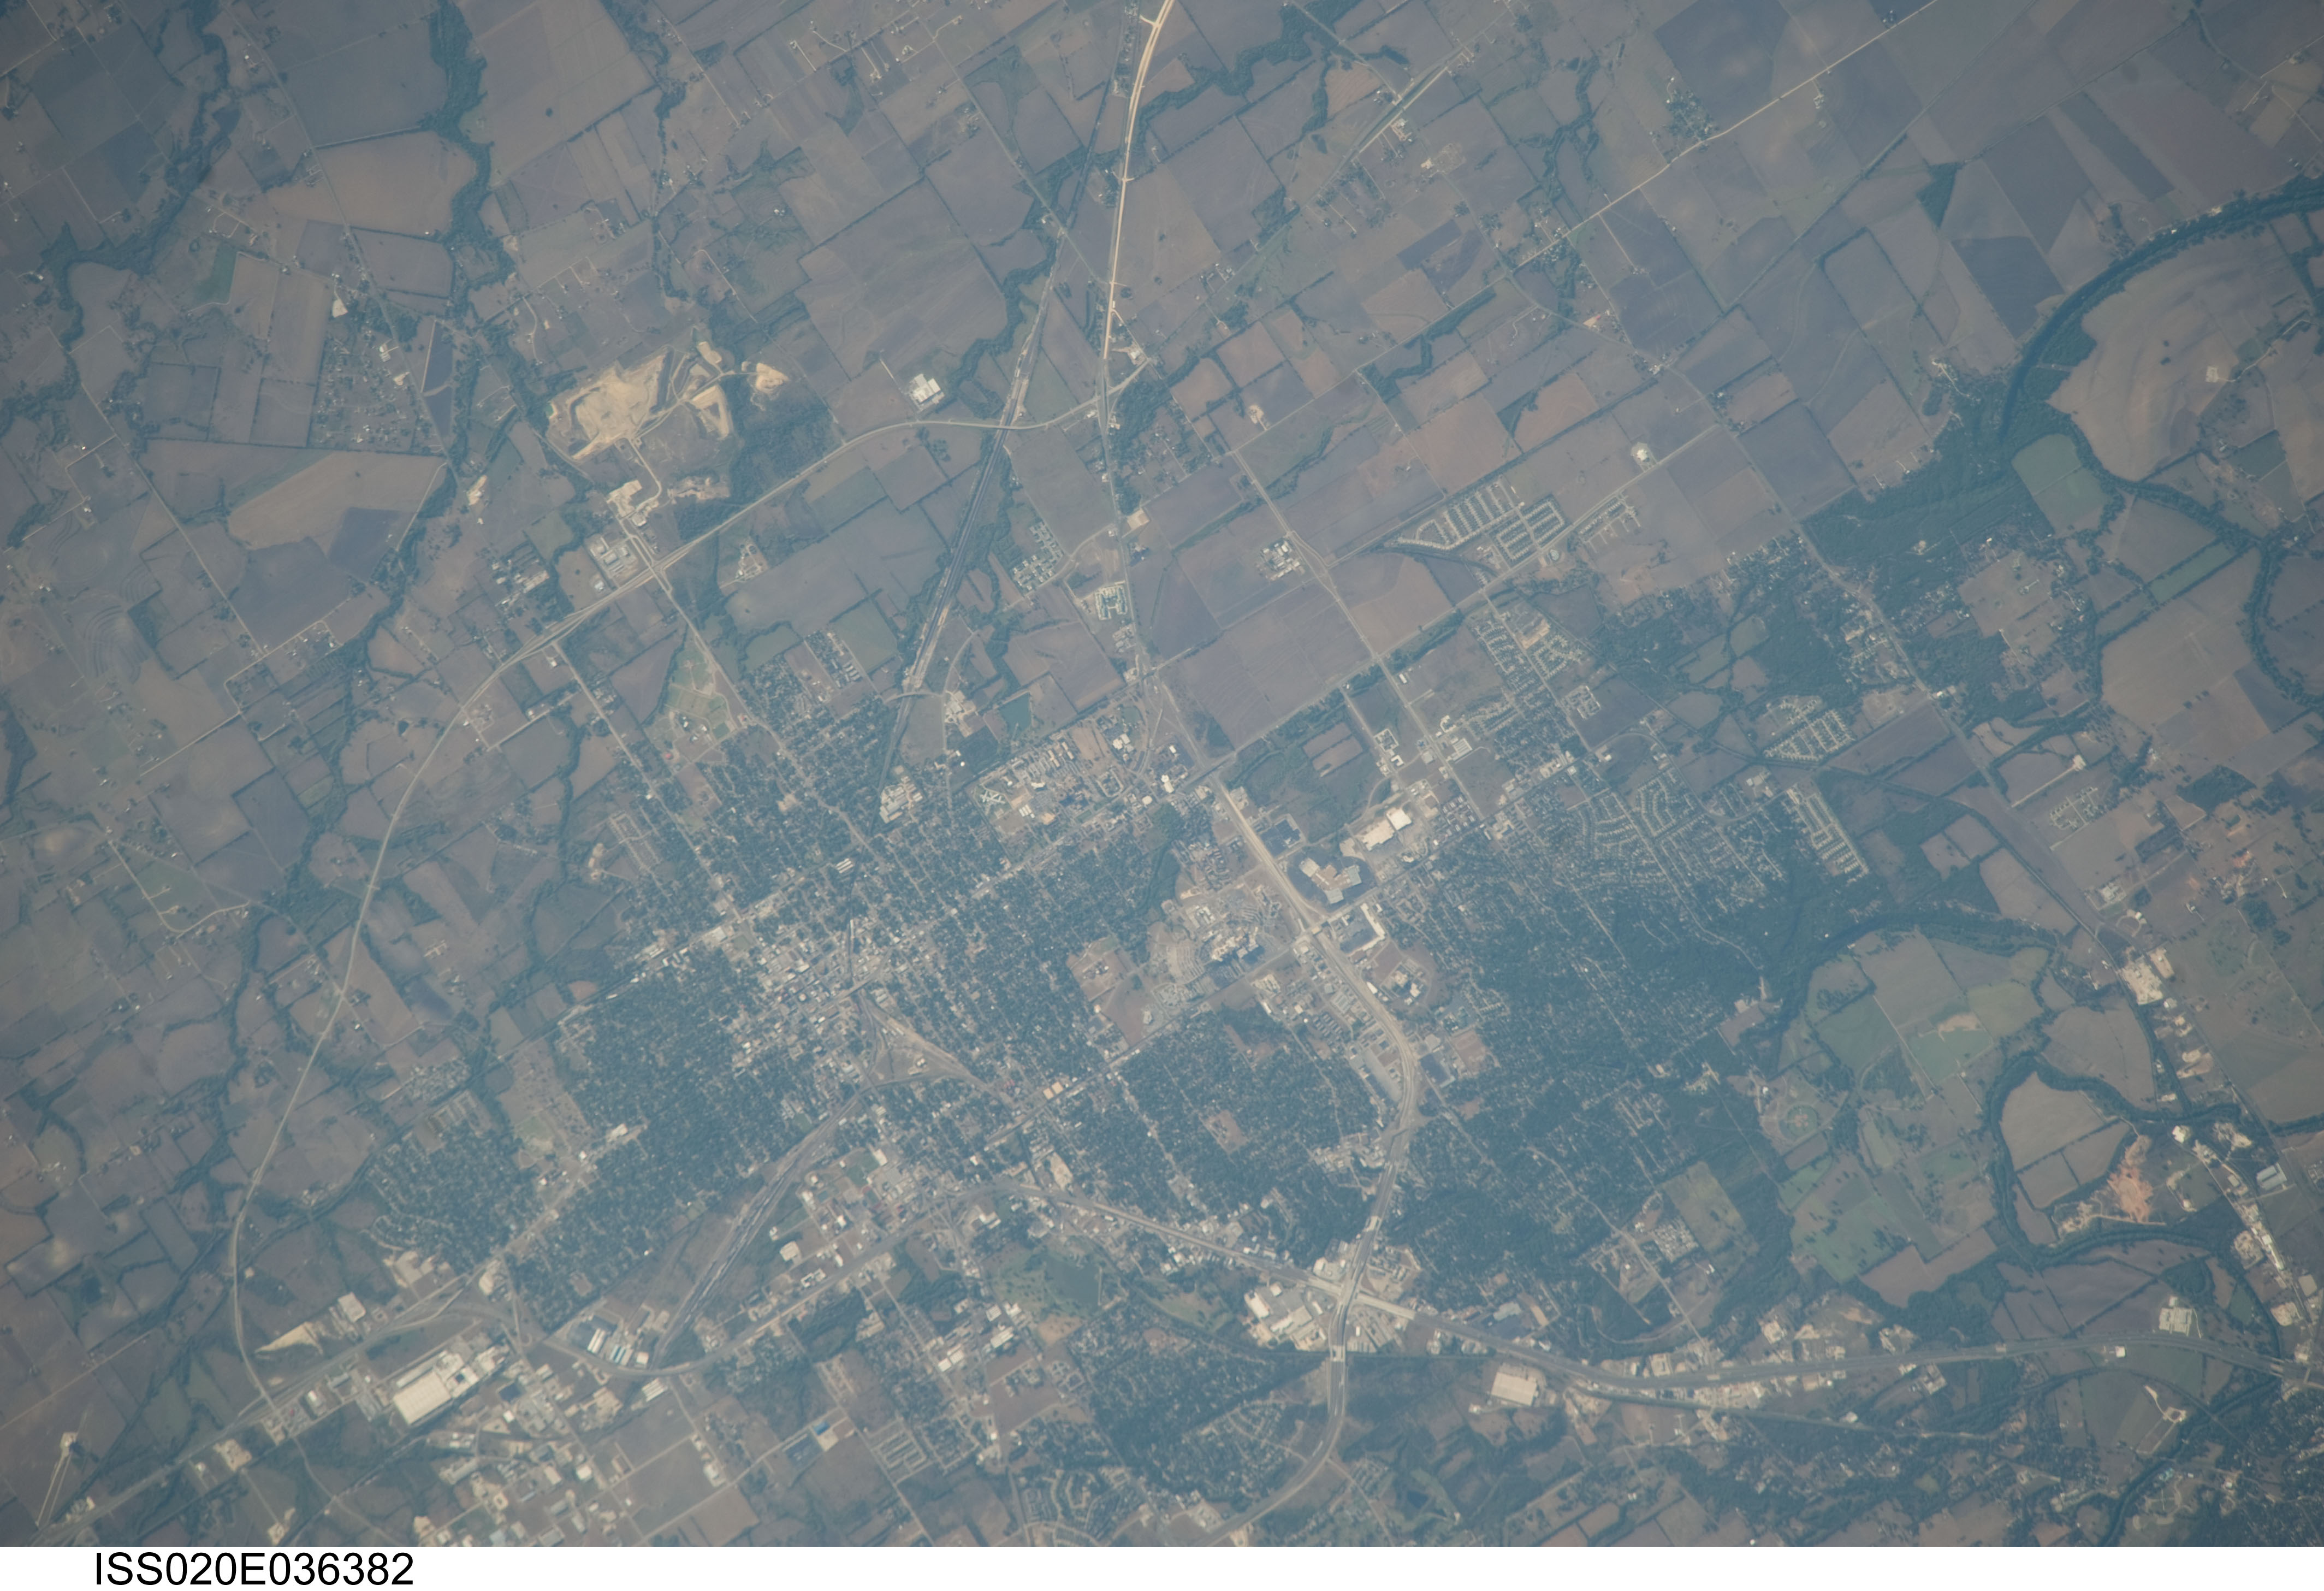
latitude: 31.1
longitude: -97.3
